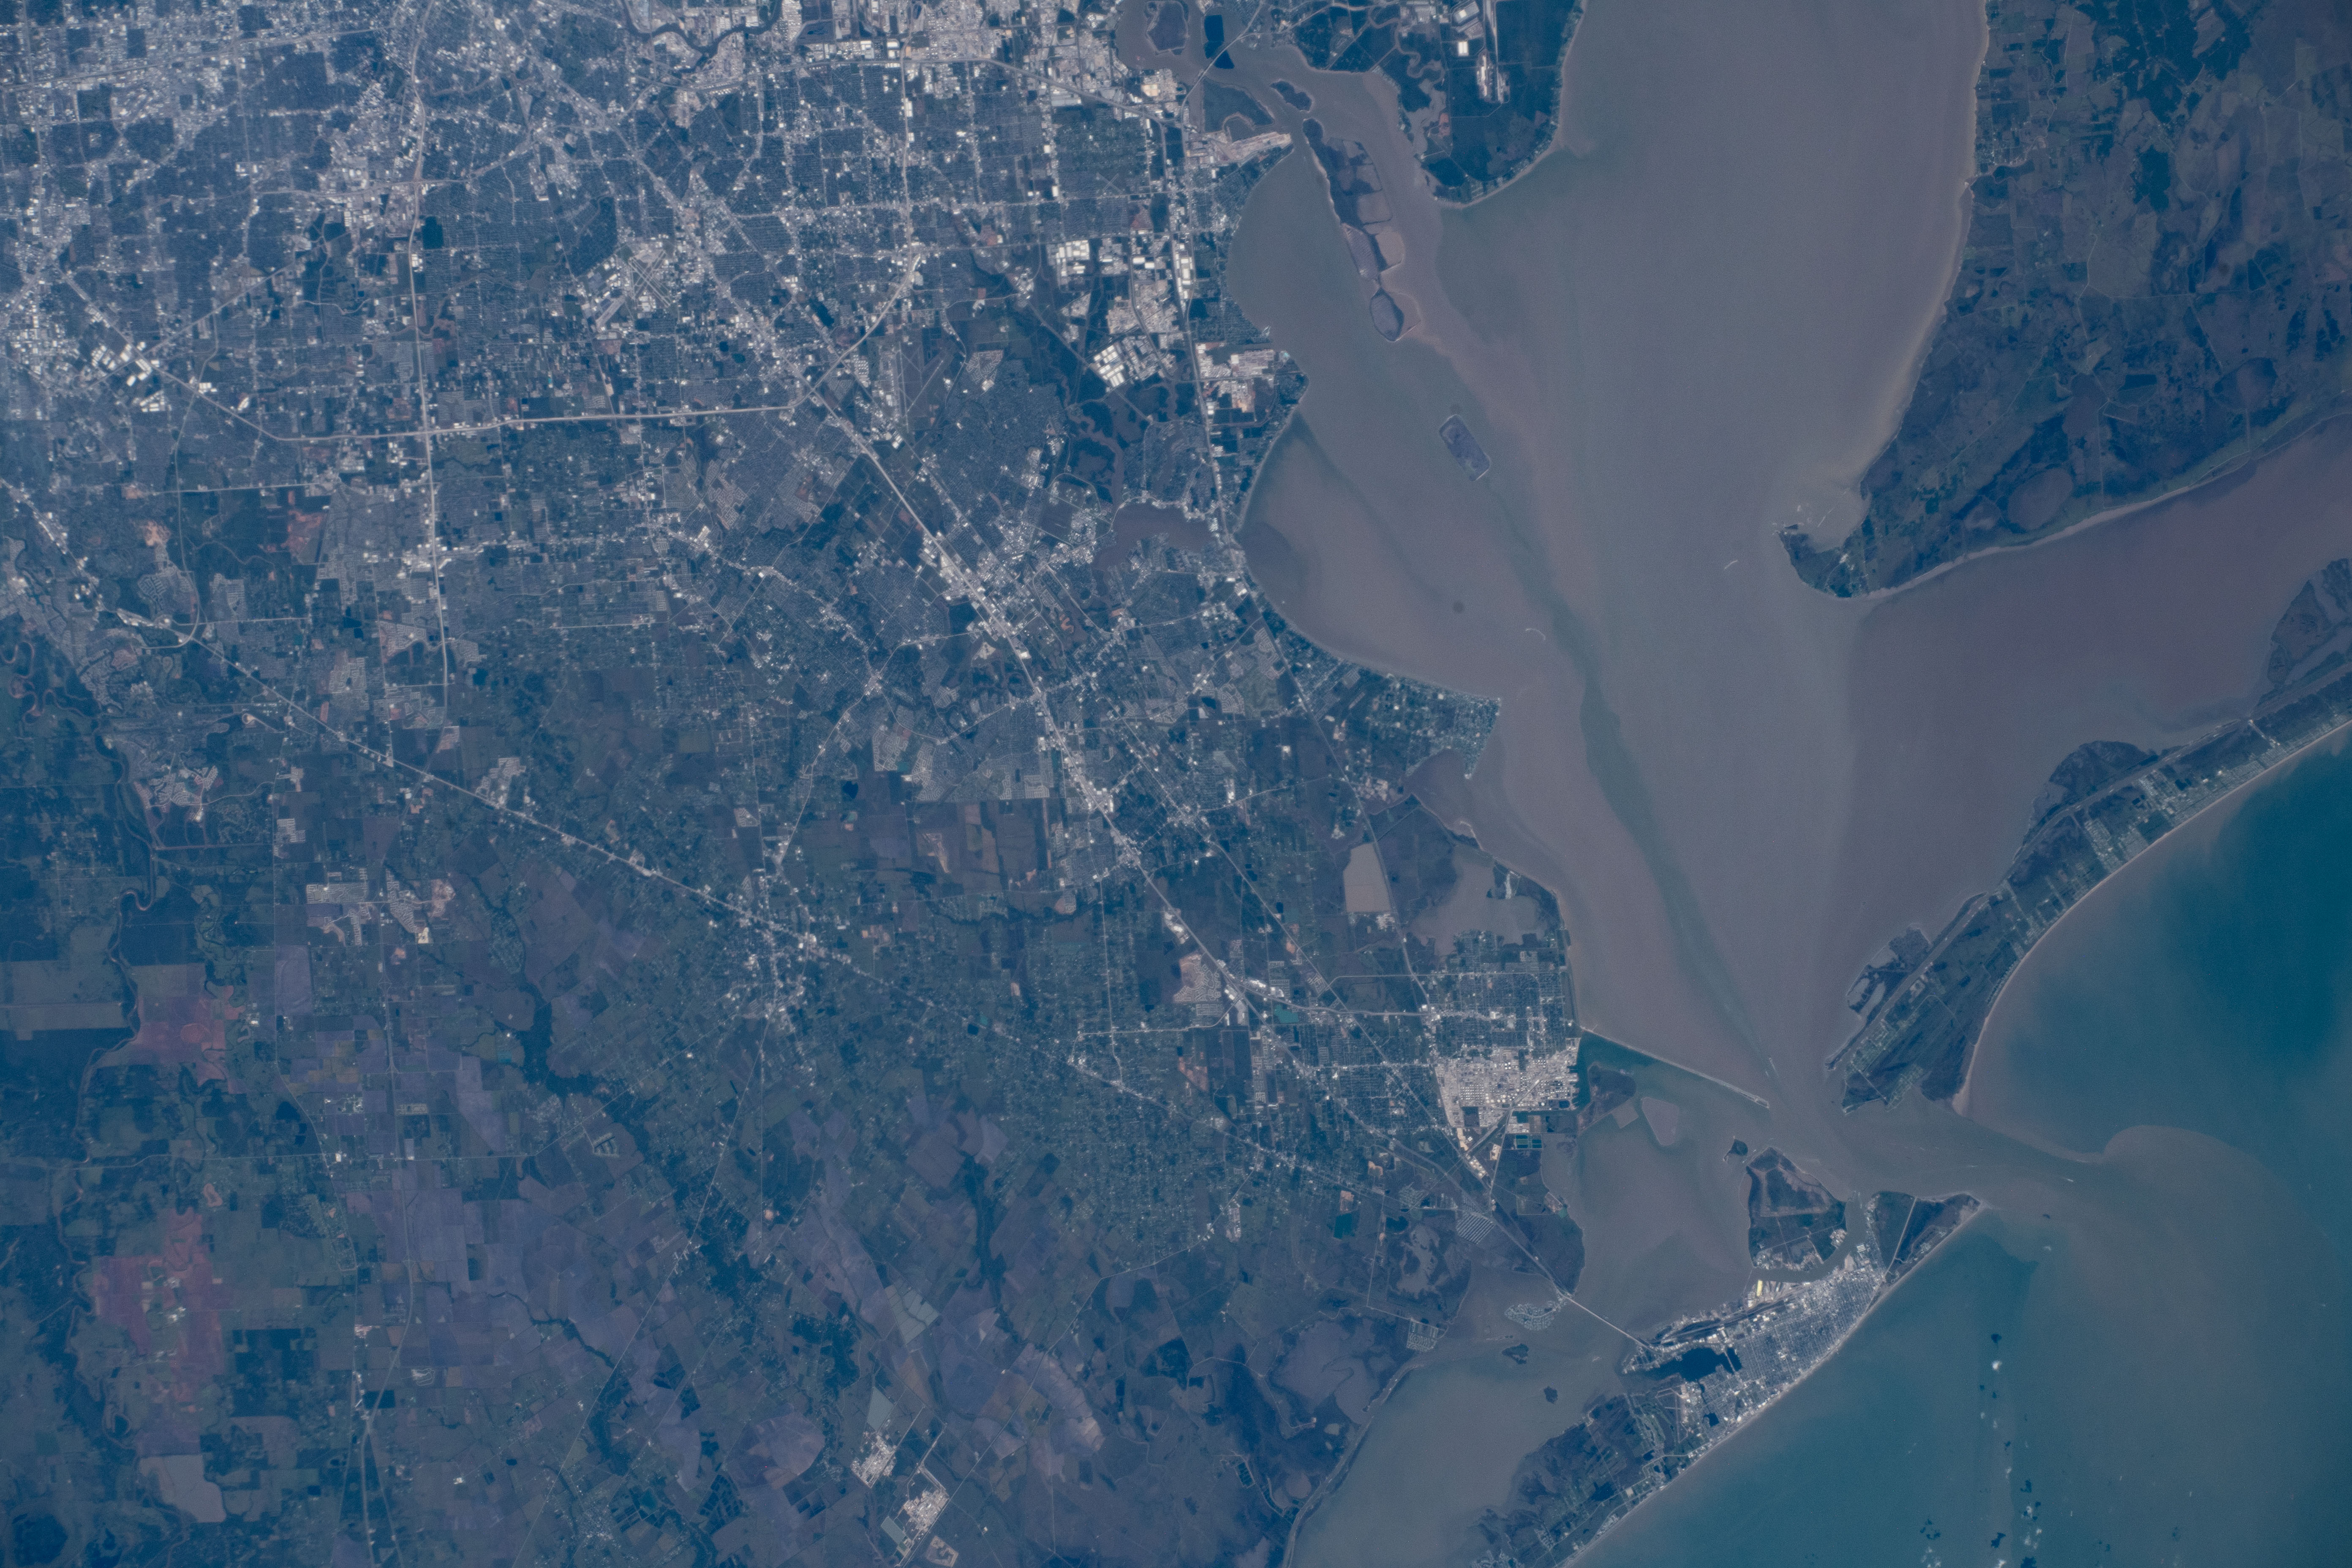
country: USA-TEXAS
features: HOUSTON, GALVESTON BAY, GALVESTON ISLAND
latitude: 29.5
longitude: -95.0
